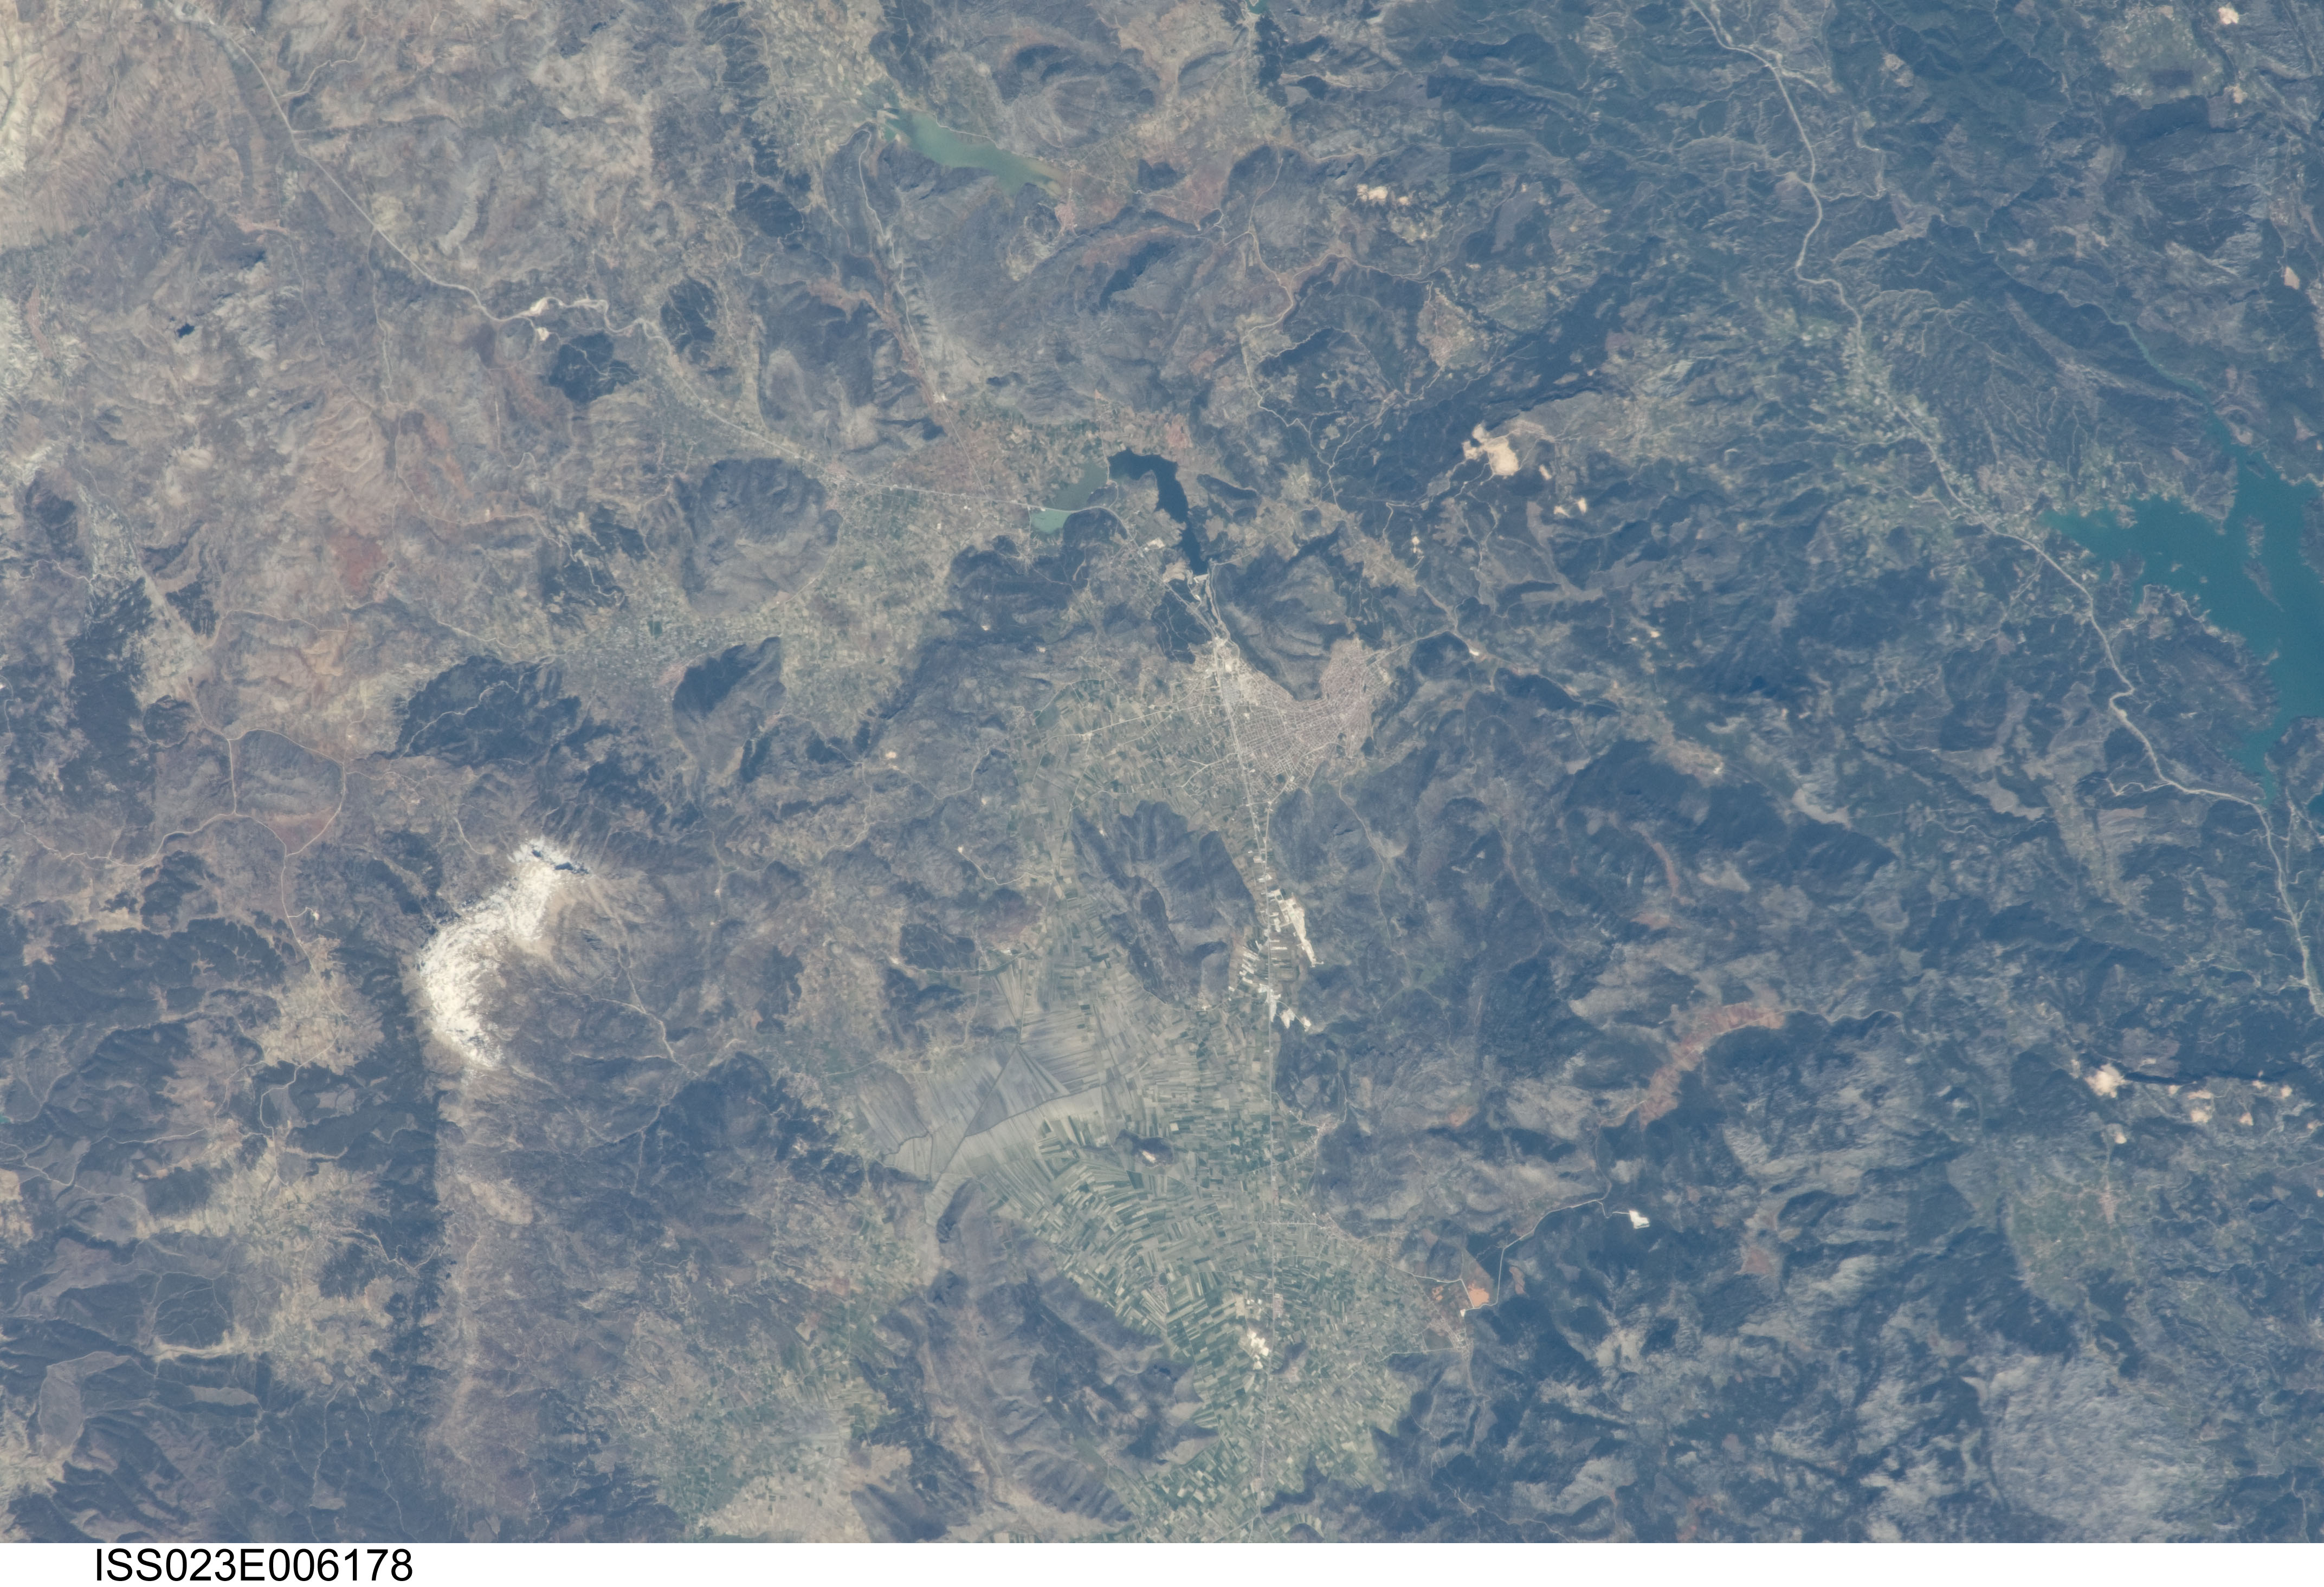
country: TURKEY
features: BUCAK, AGR., ROADS, KULUBE MT.
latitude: 37.5
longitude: 30.6
